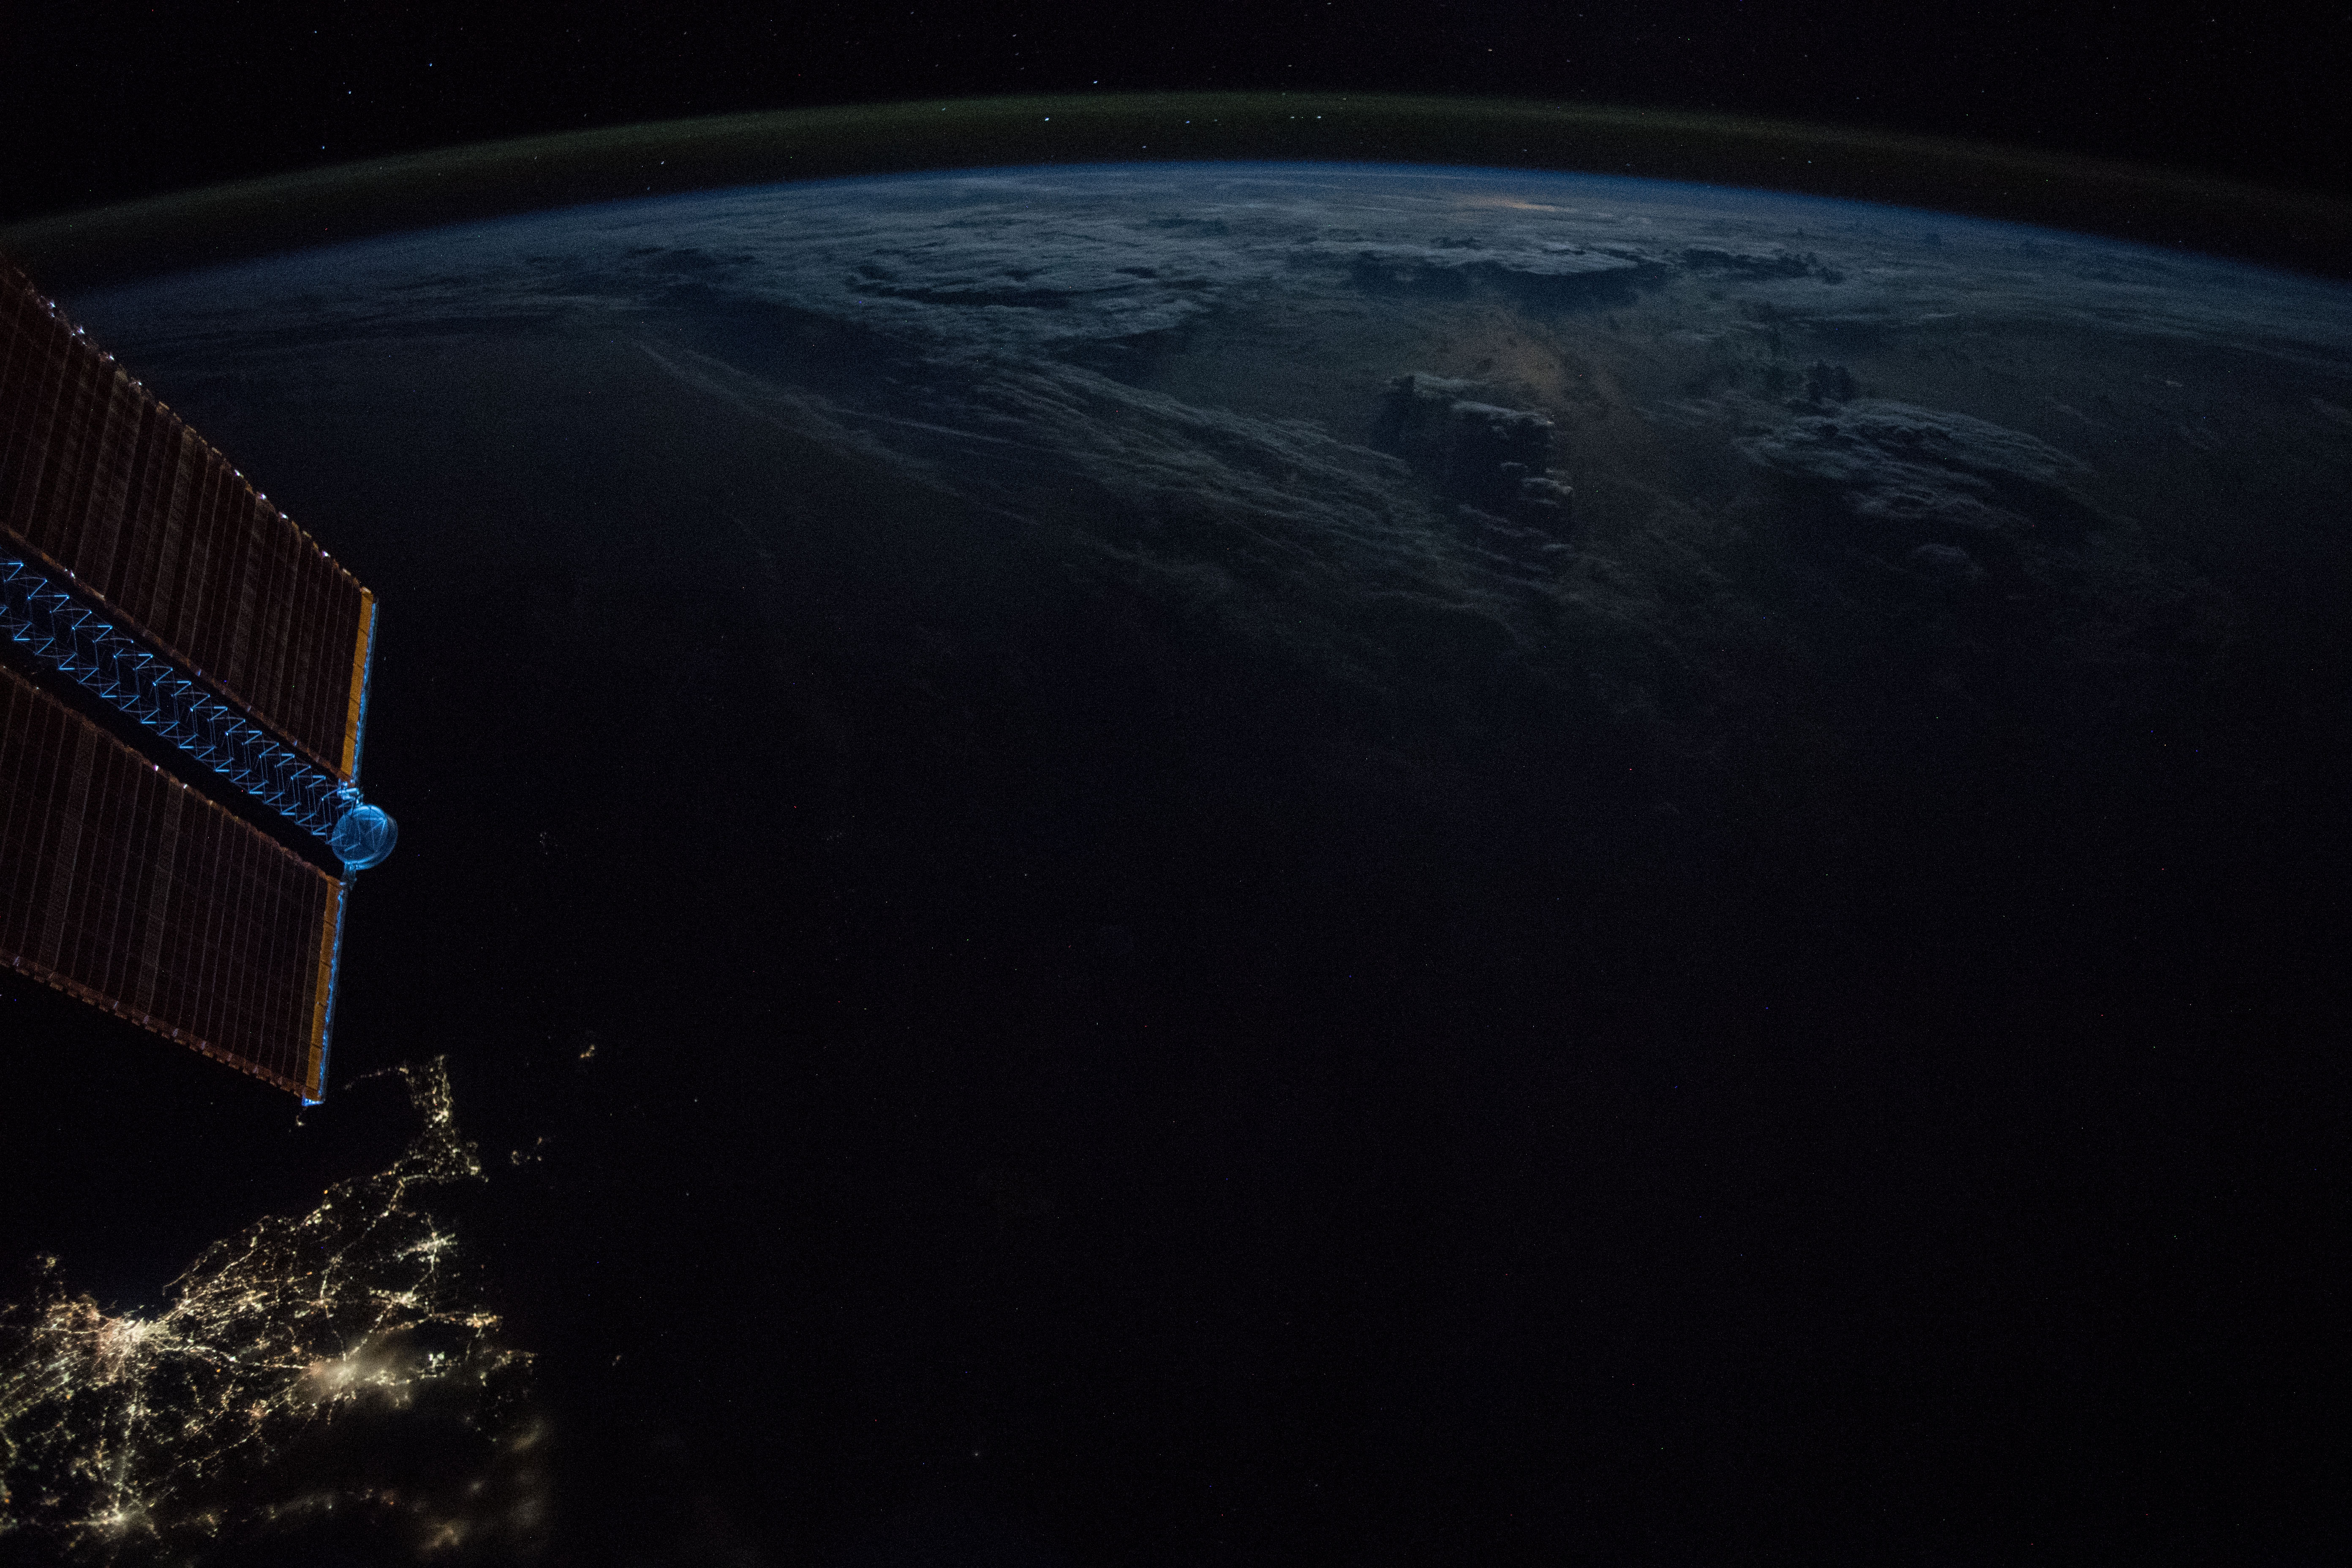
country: ATLANTIC OCEAN
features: CAPE COD BAY, BARNSTABLE CITY, PLYMOUTH CITY, NEW BEDFORD CITY, FALL RIVER CITY, TAUNTON CITY, BROCKTON CITY, WEYMOUTH CITY, EARTH LIMB, NIGHT
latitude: 39.3
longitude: -69.2
